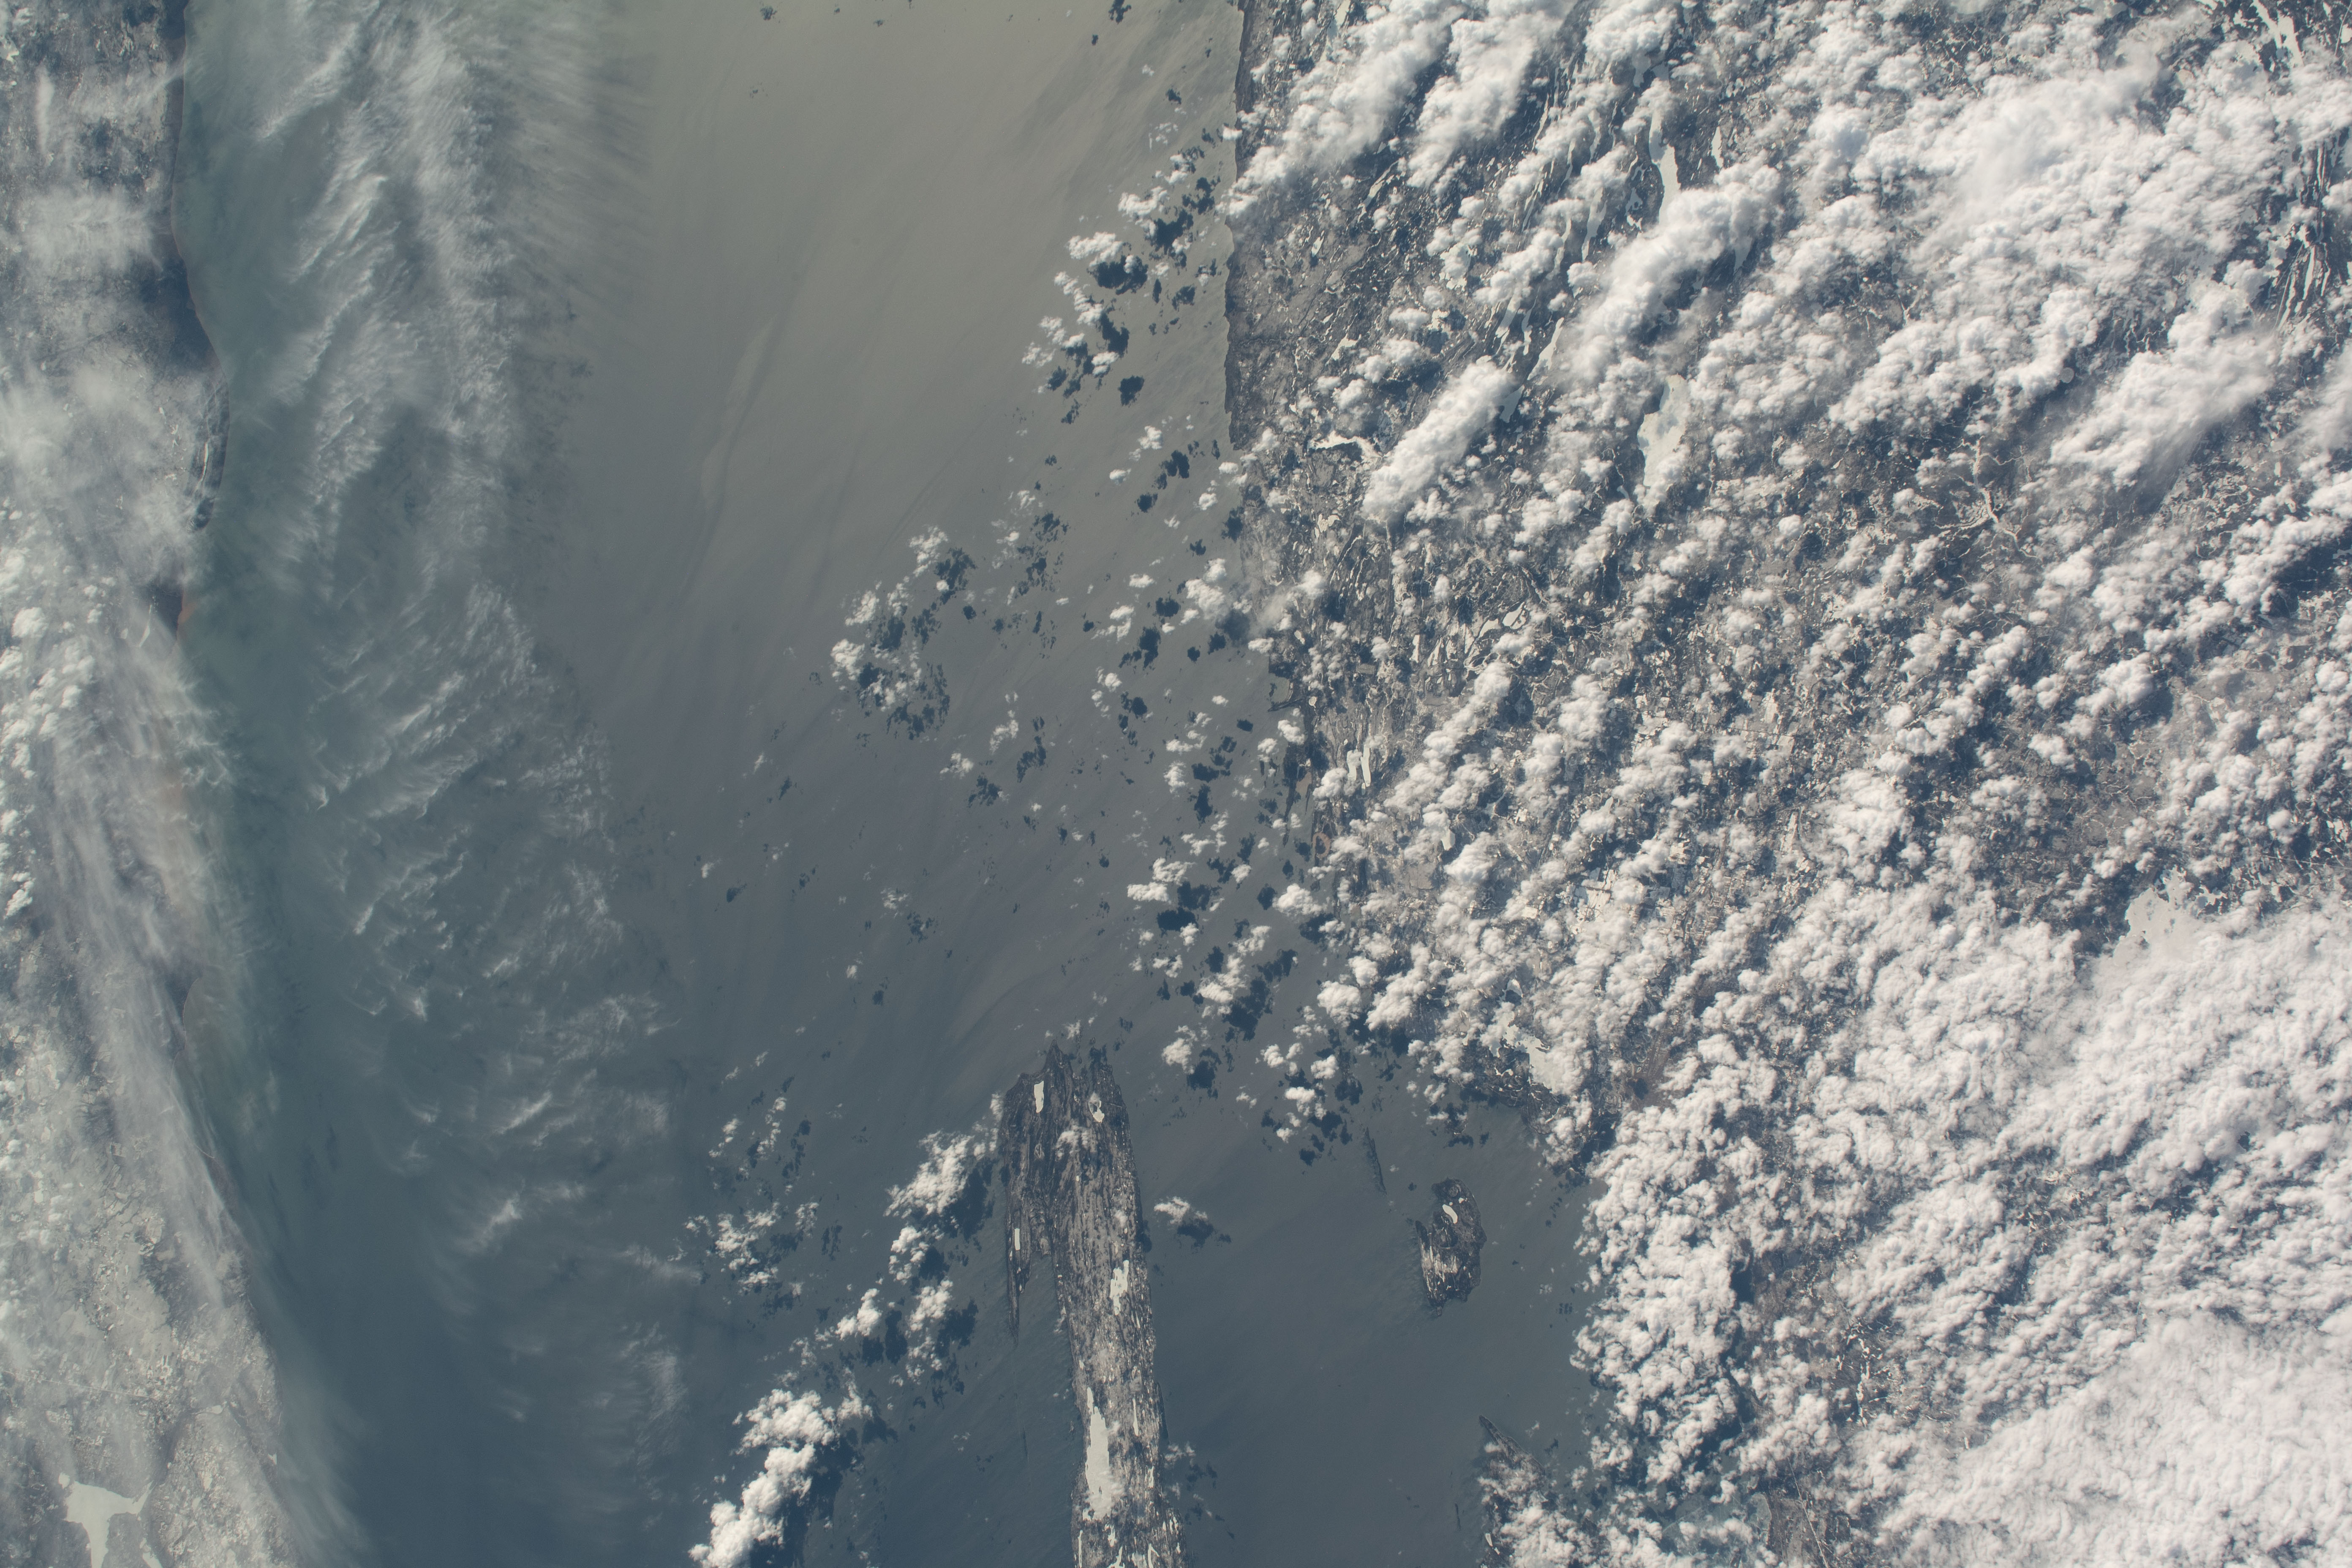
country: USA-MICHIGAN
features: LAKE SUPERIOR
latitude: 47.9
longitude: -89.5
